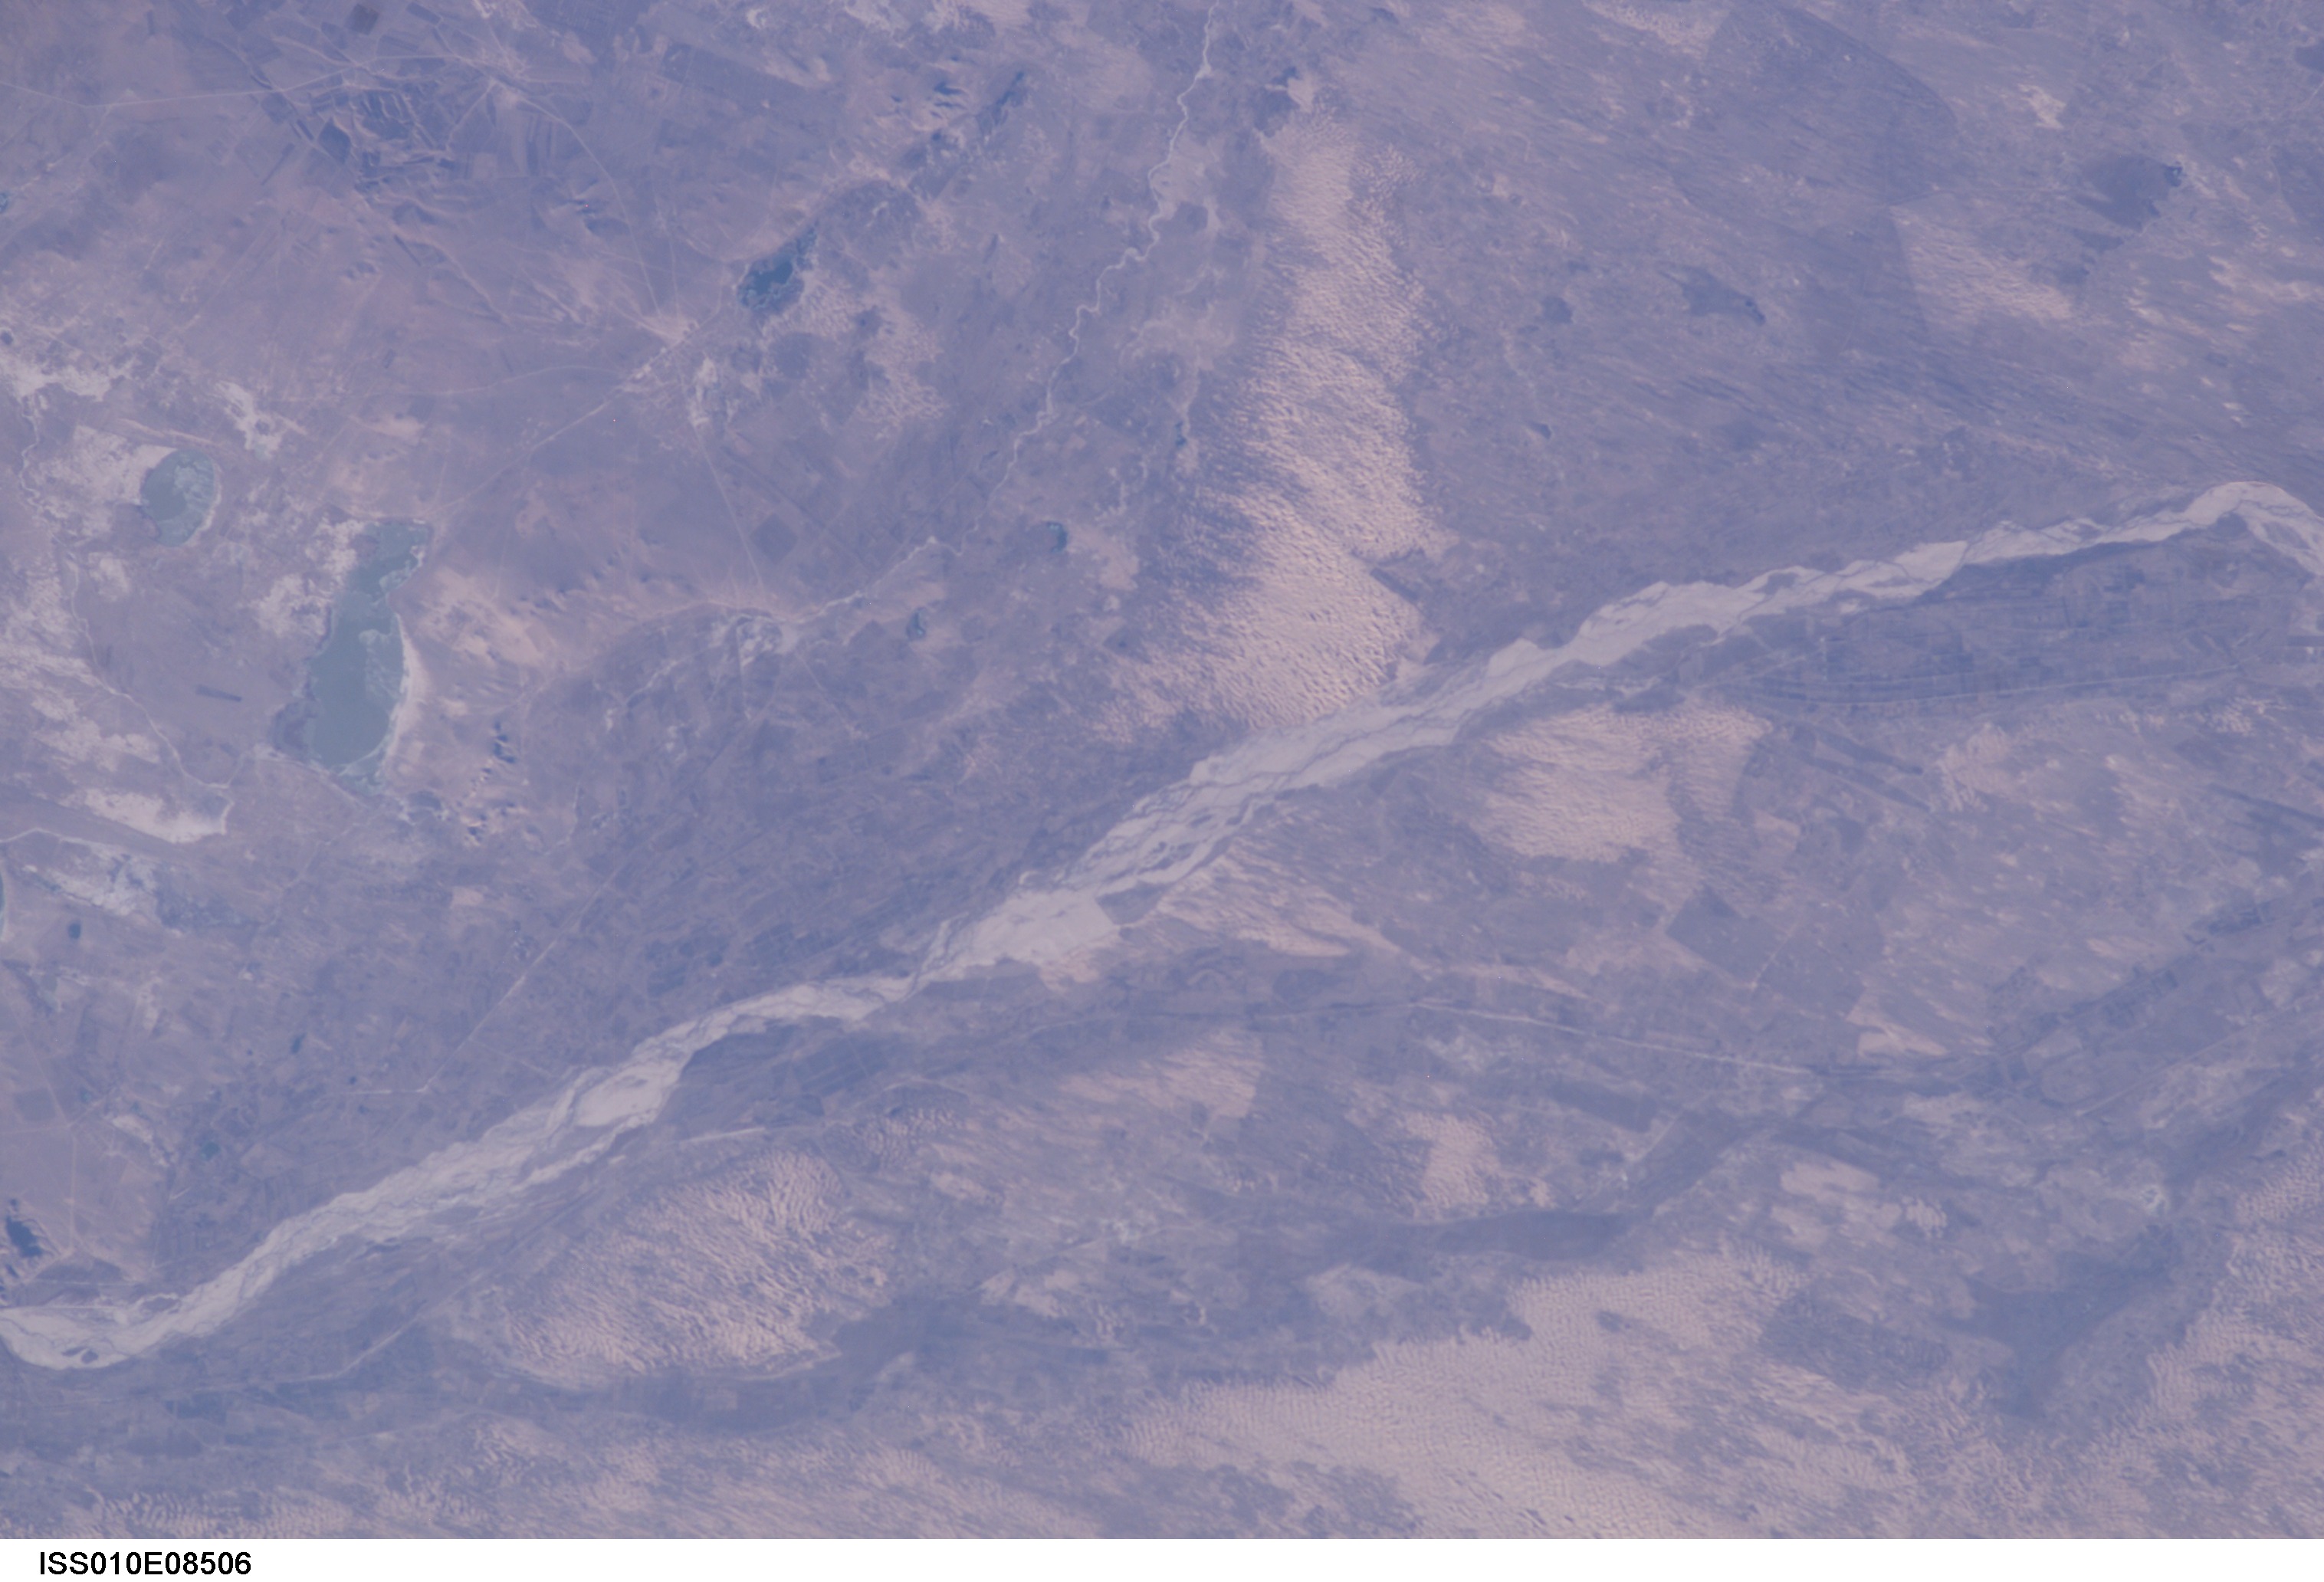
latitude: 43.5
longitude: 119.5
